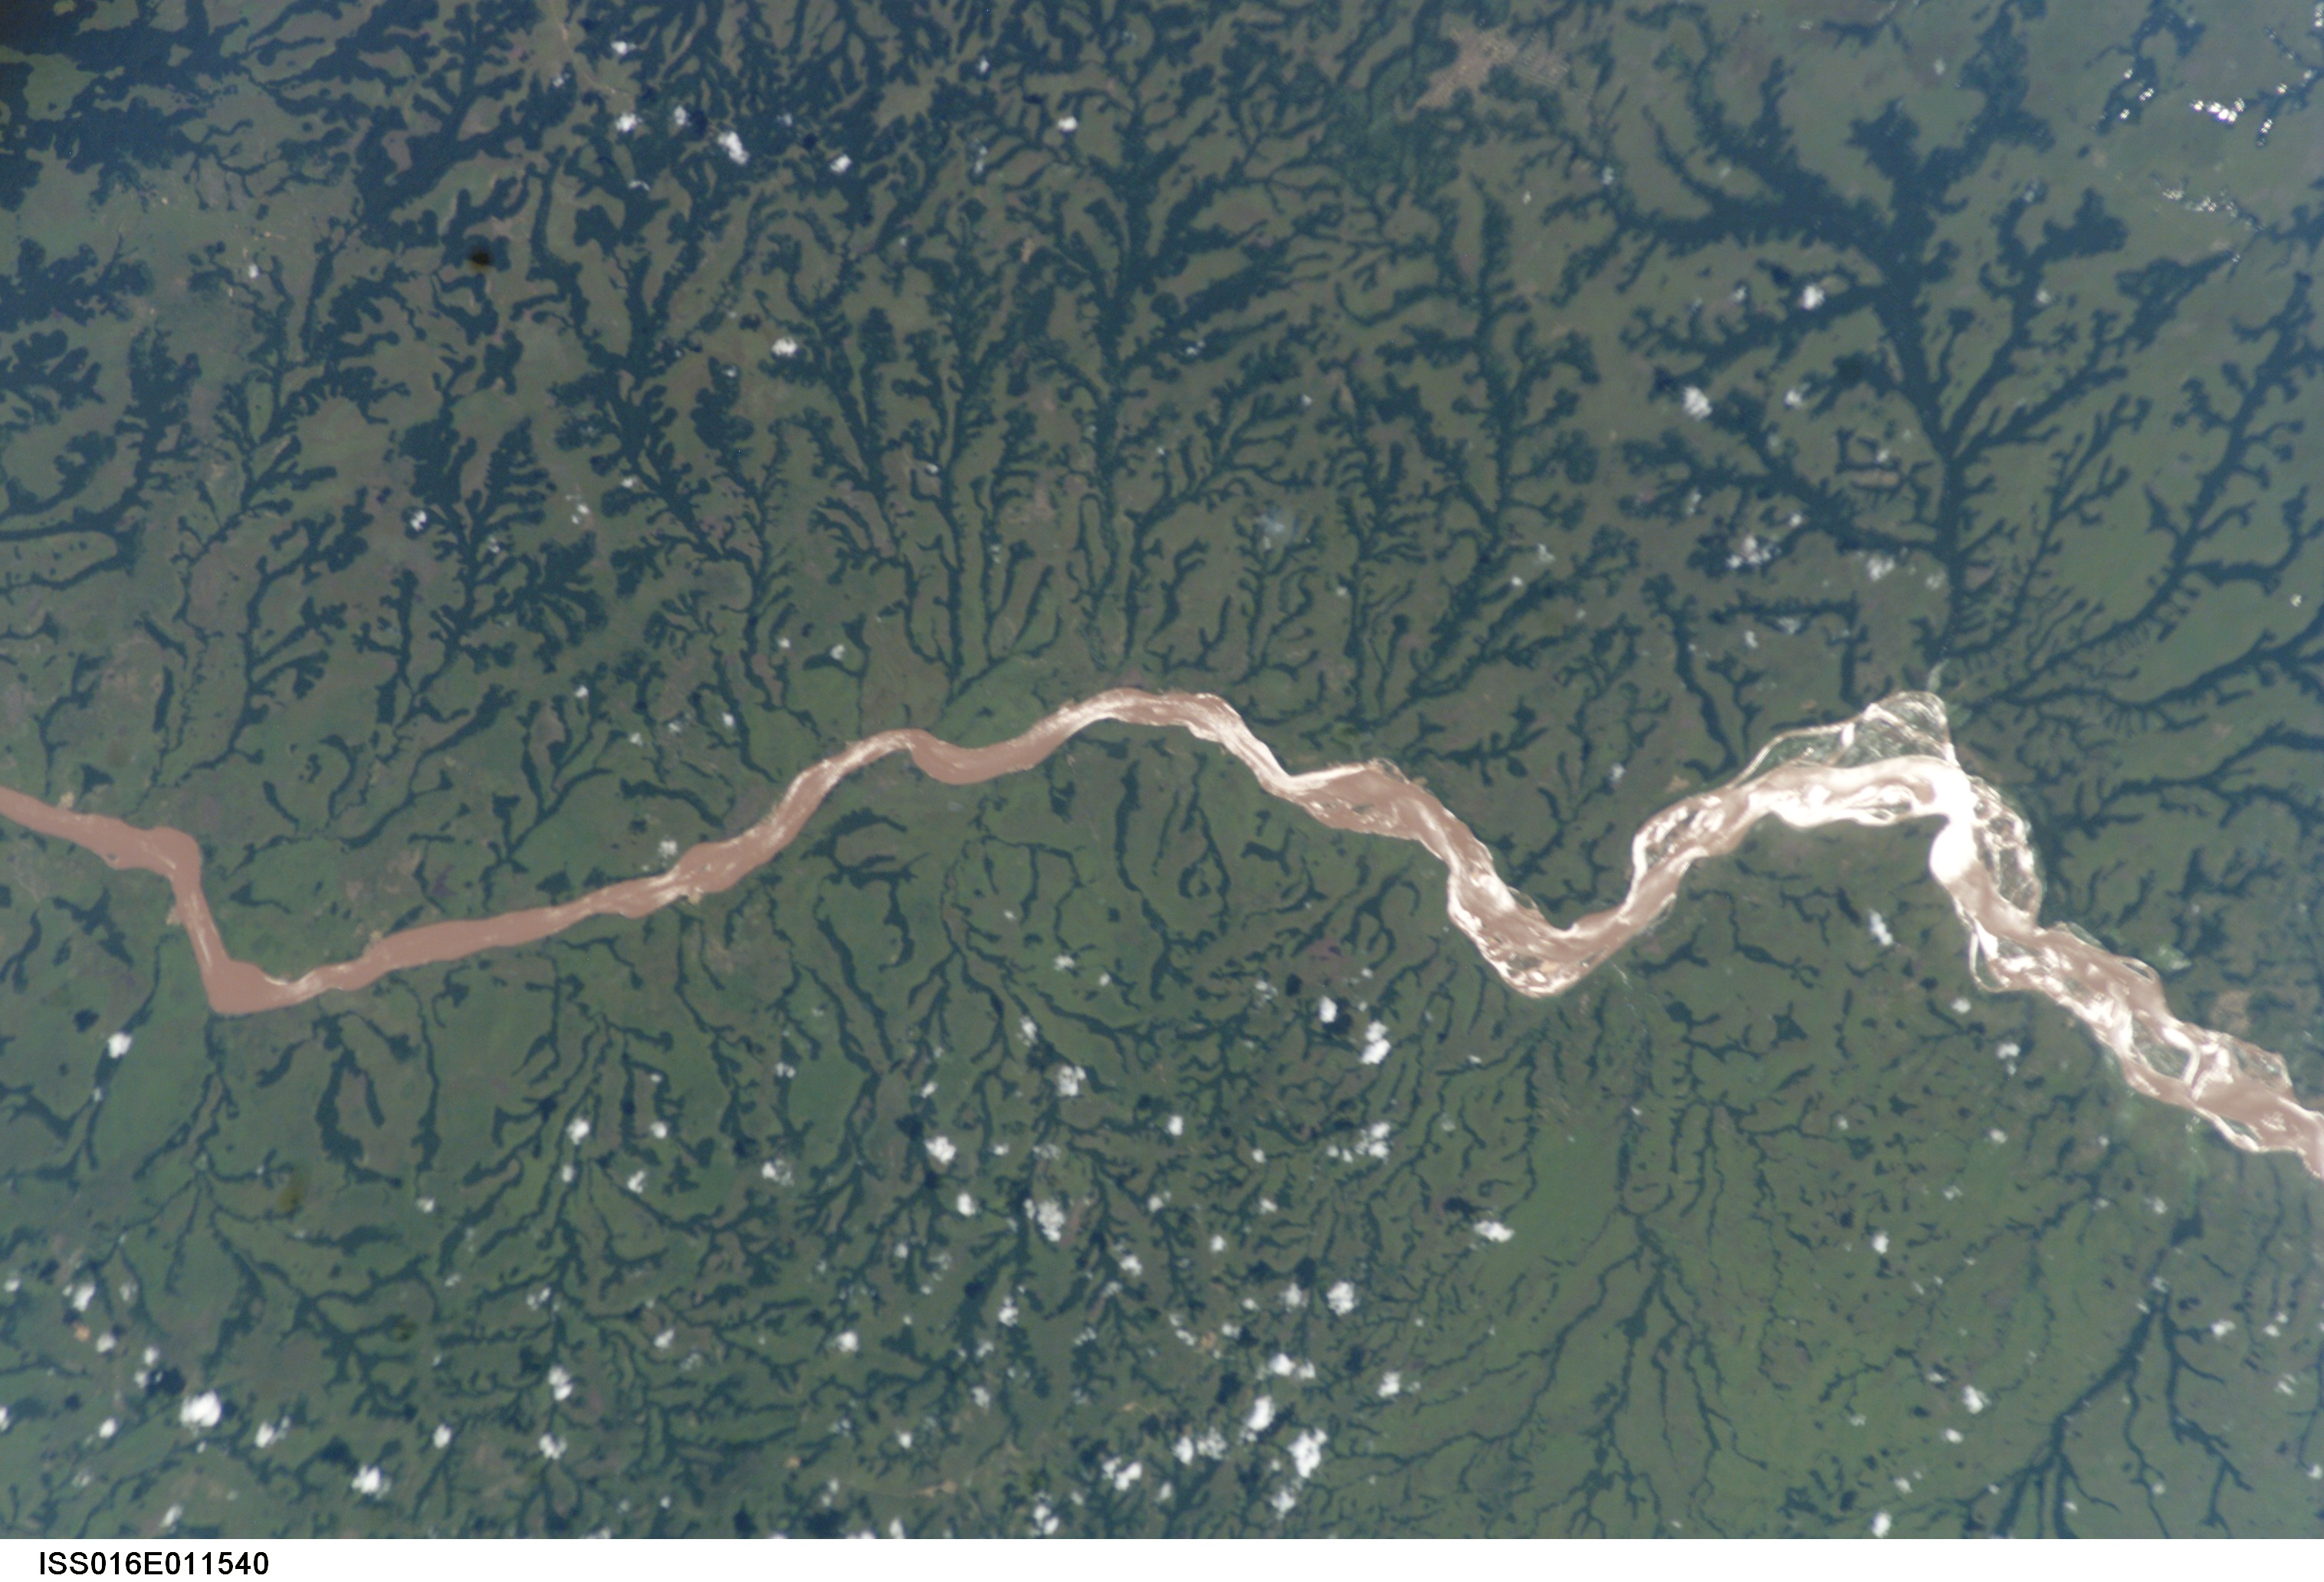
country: DEM. REP. OF CONGO
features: KASAI RIVER, KISAKENDA, FOREST
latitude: -3.5
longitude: 18.0
